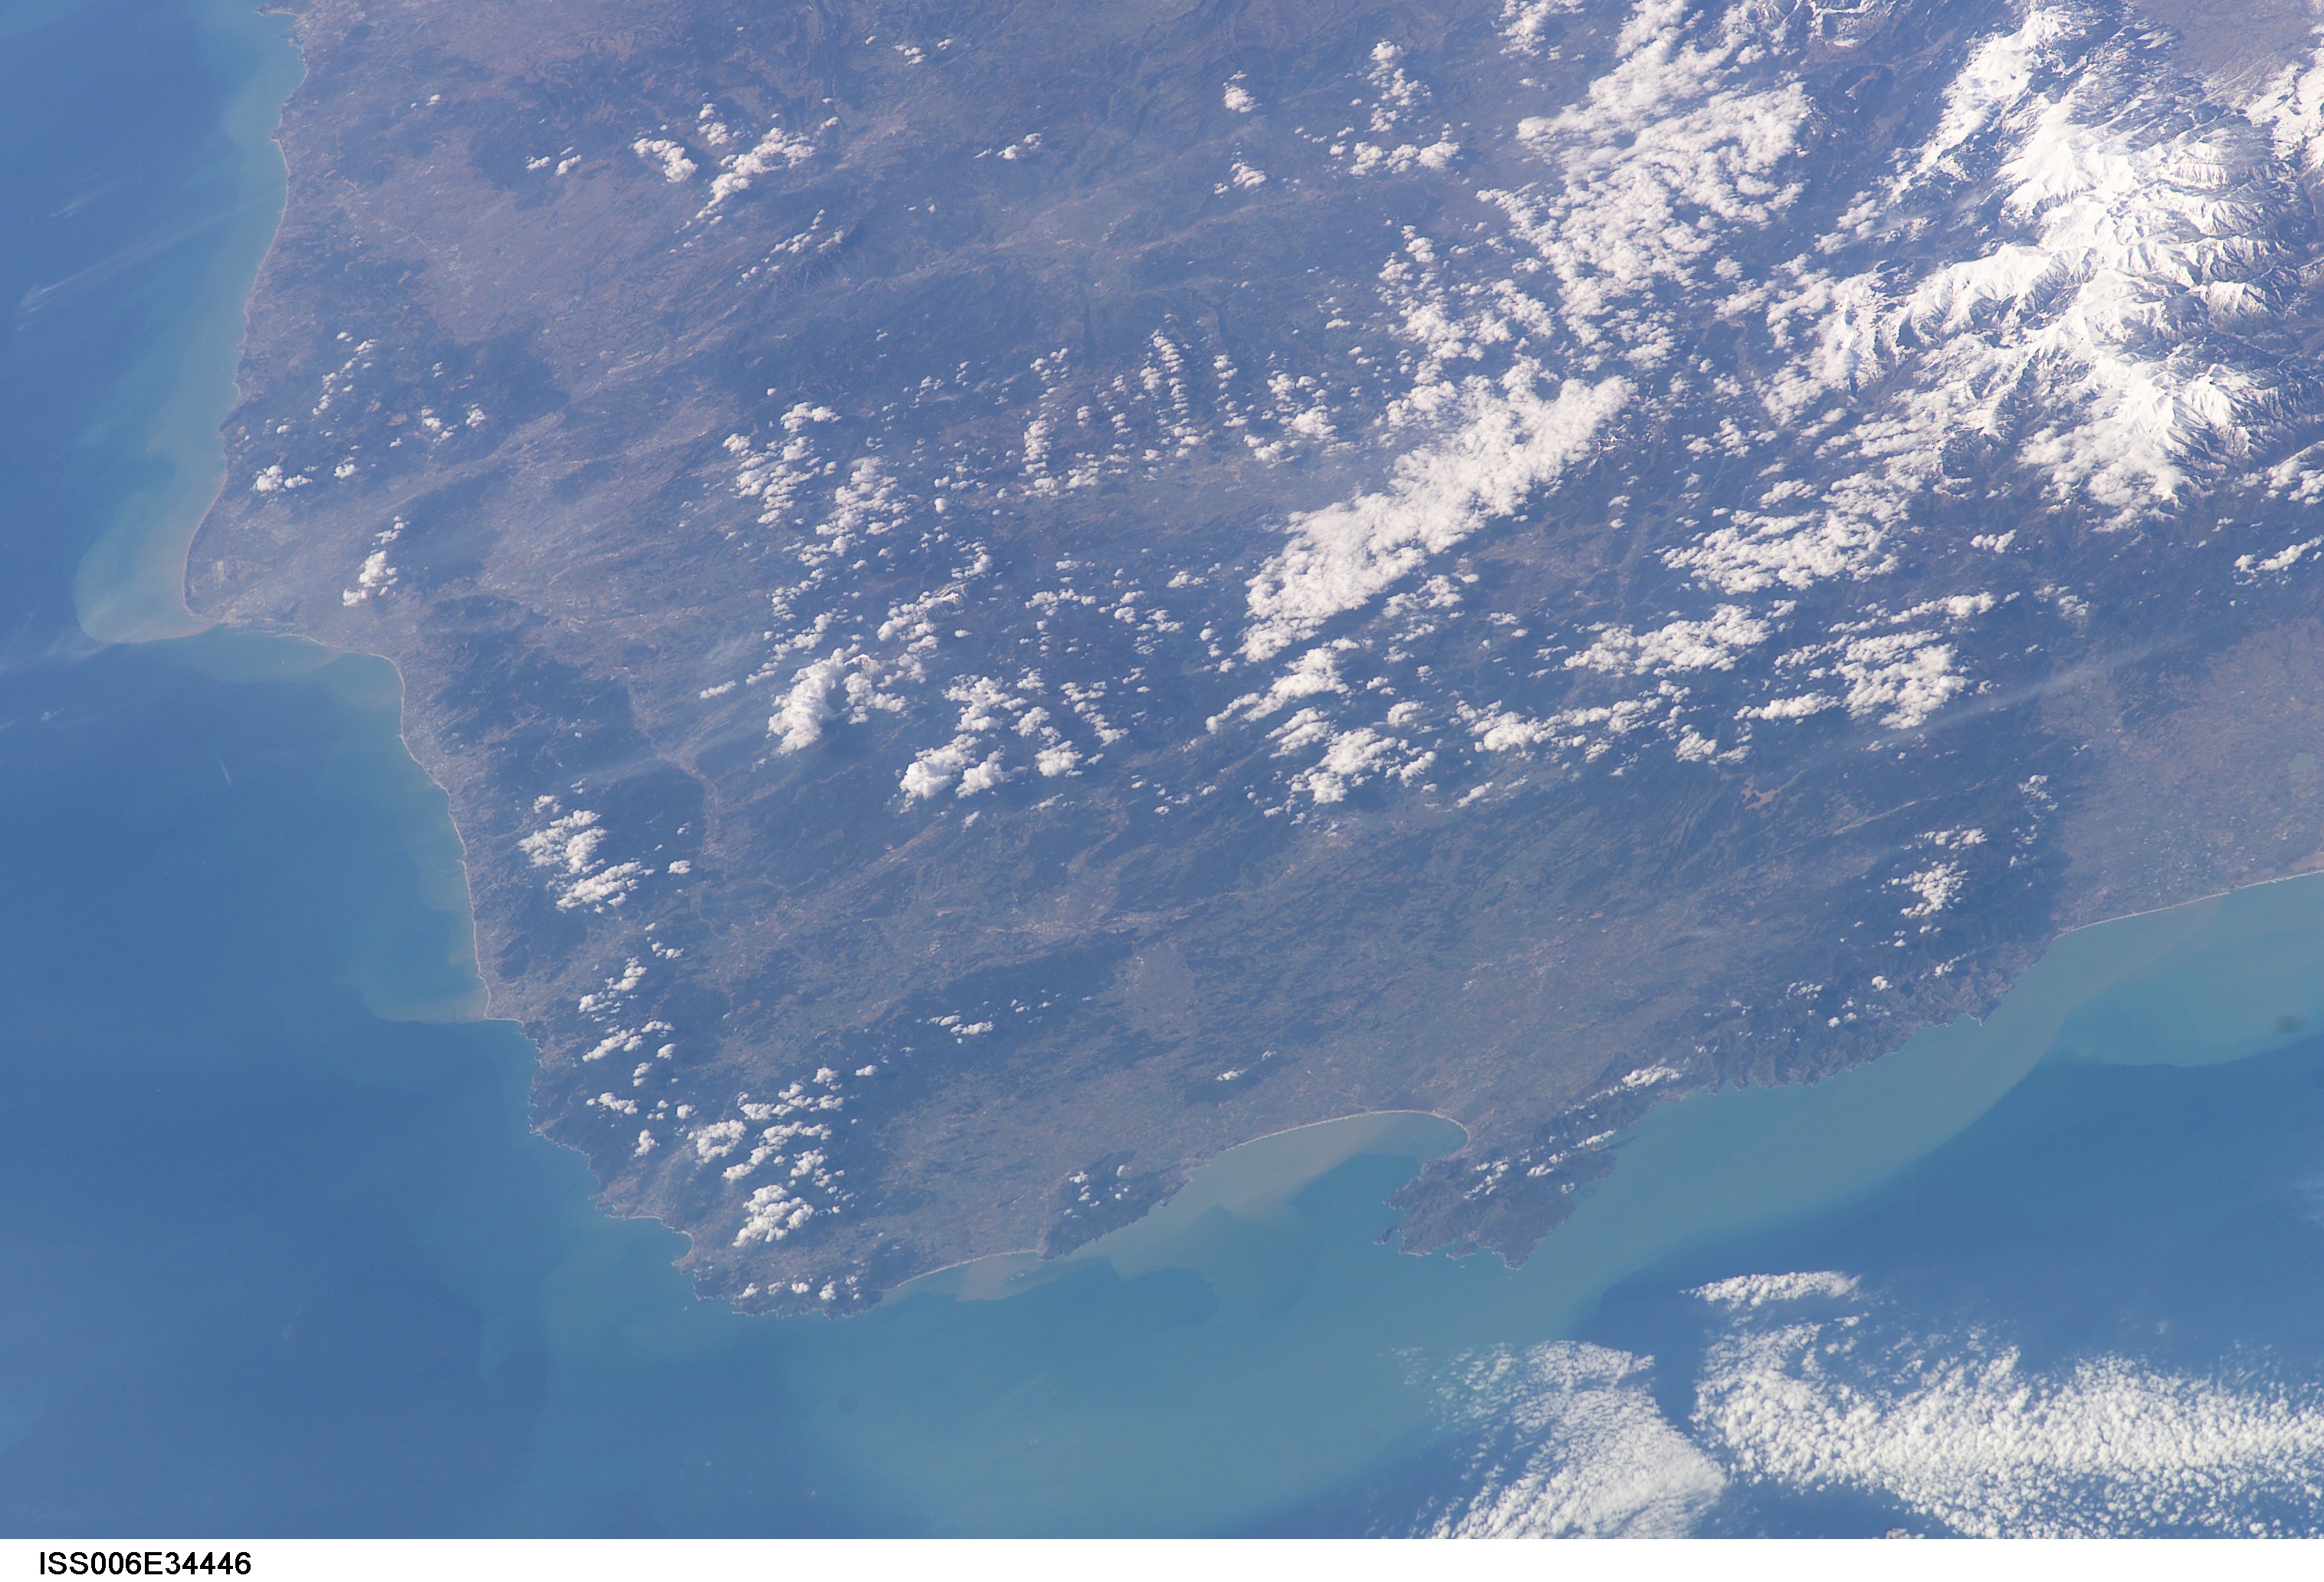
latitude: 42.0
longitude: 2.5
